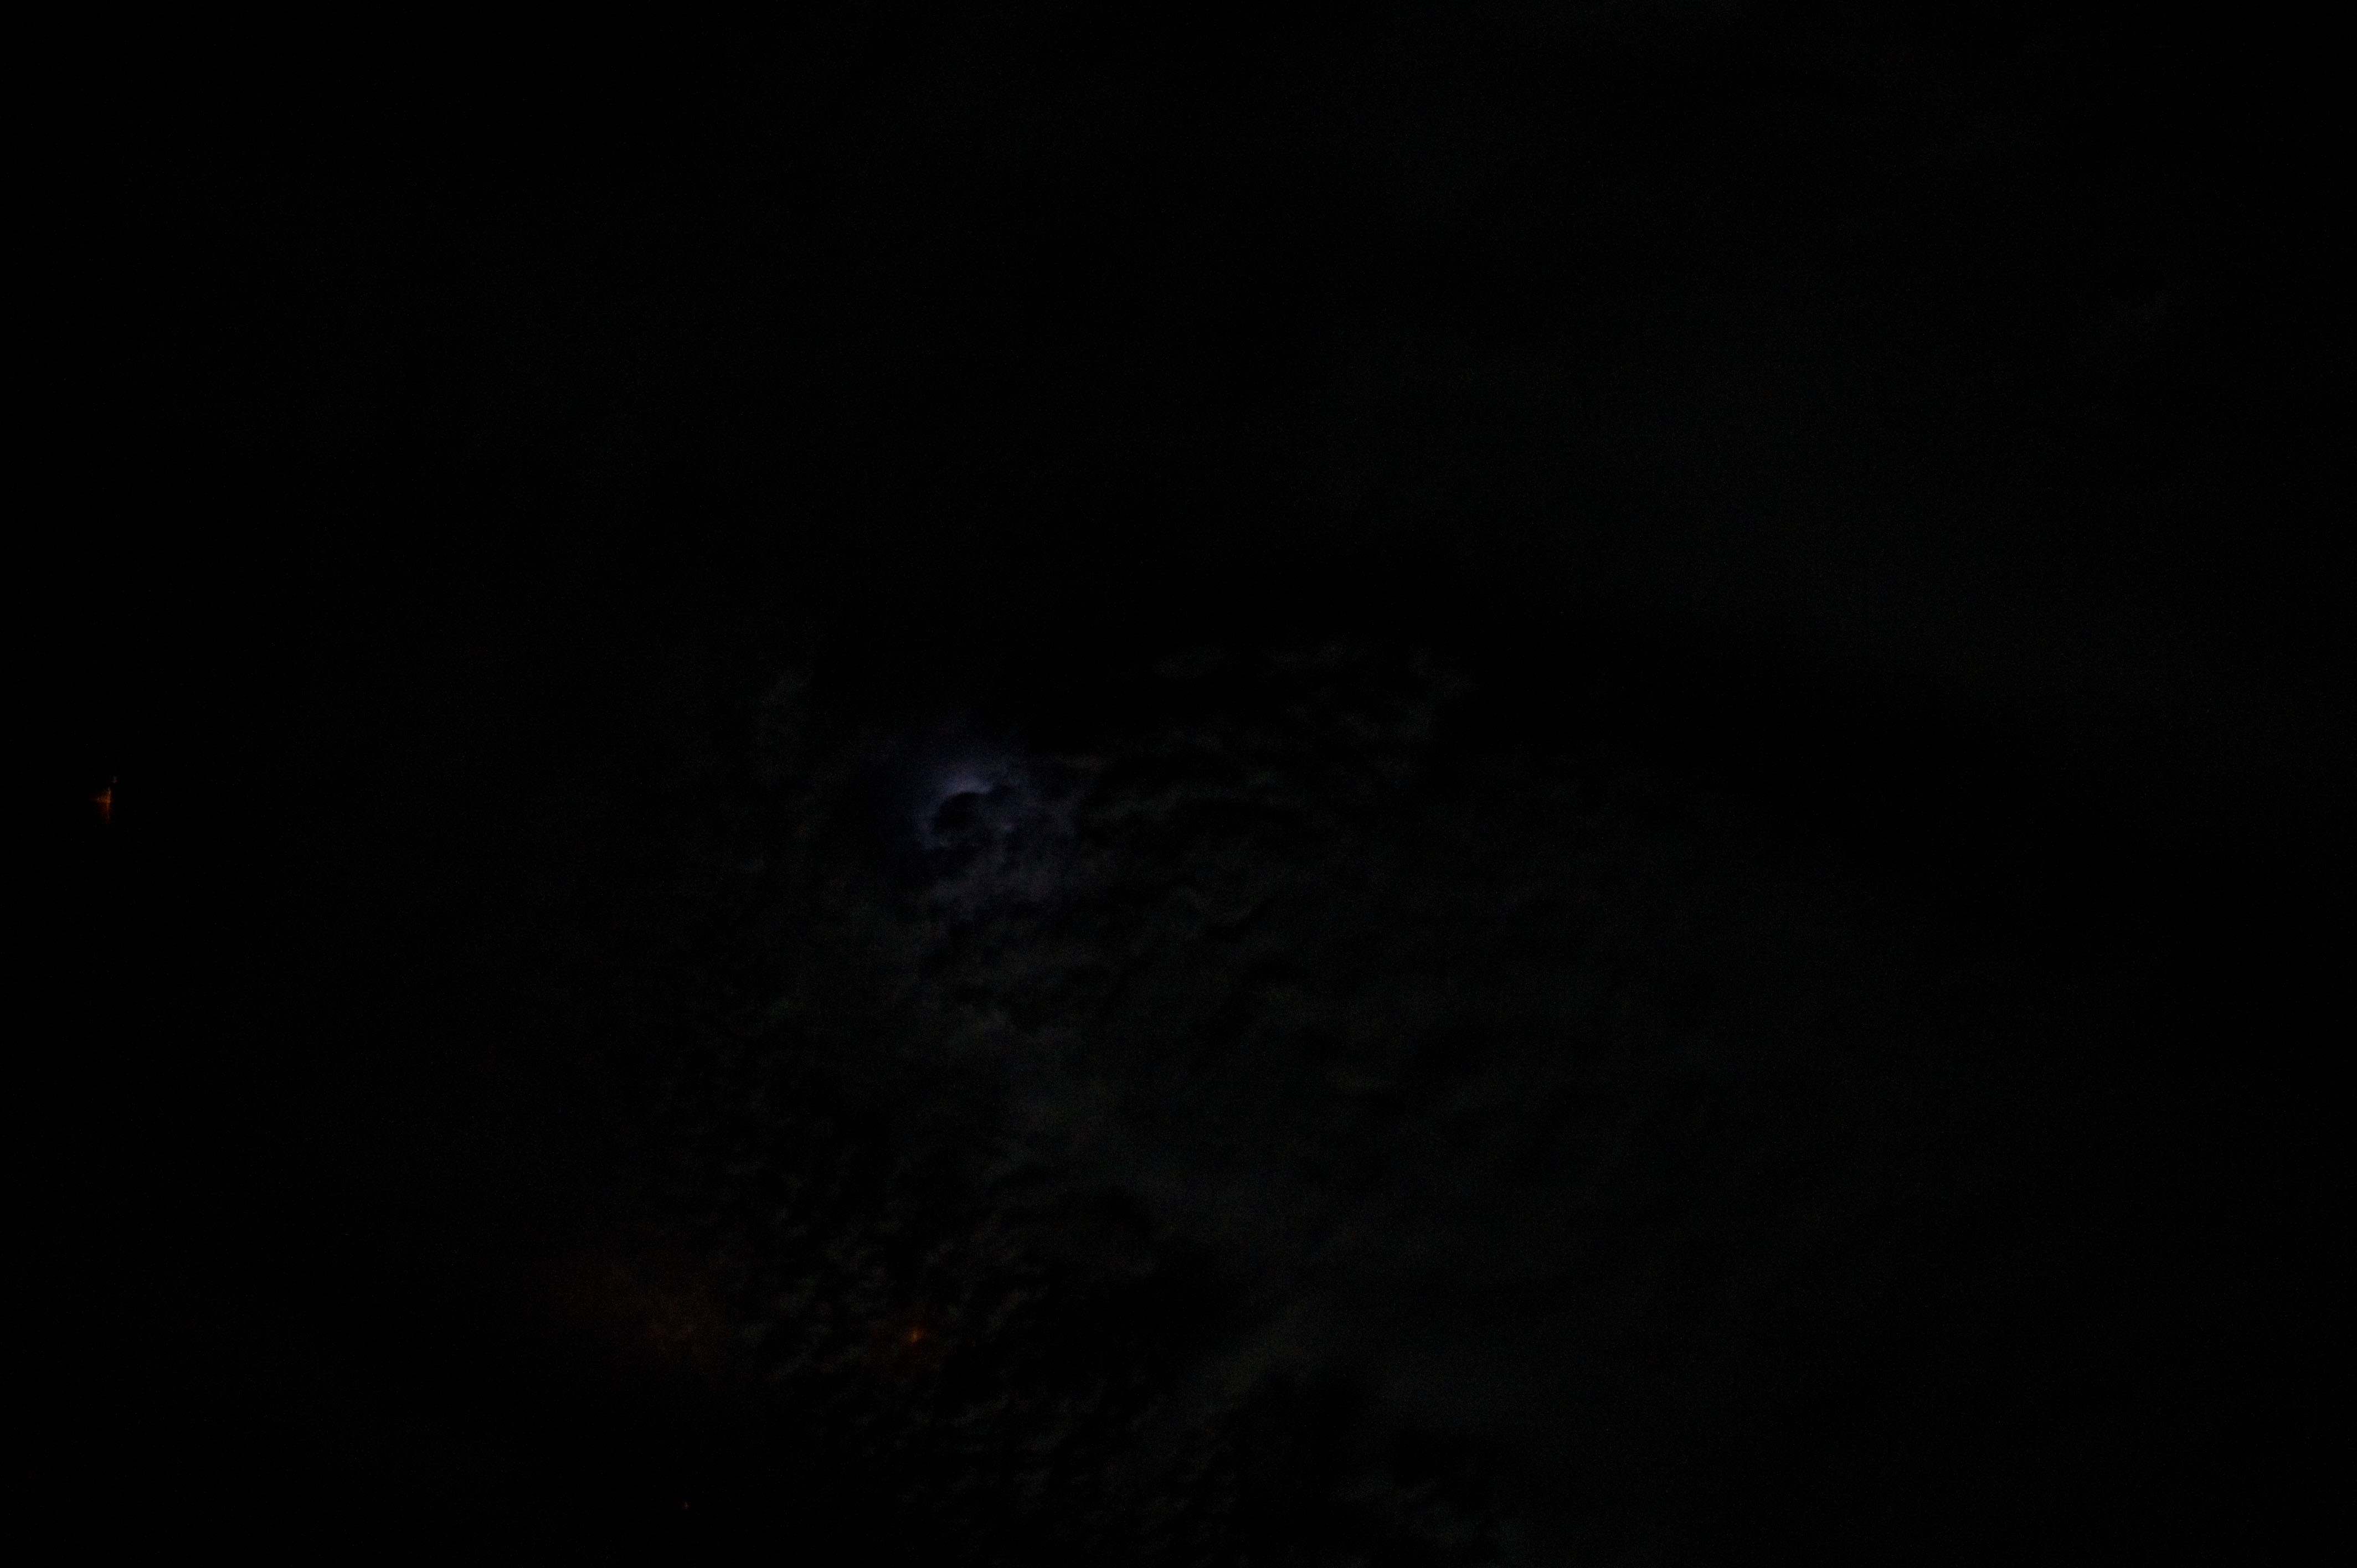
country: USA-OKLAHOMA
